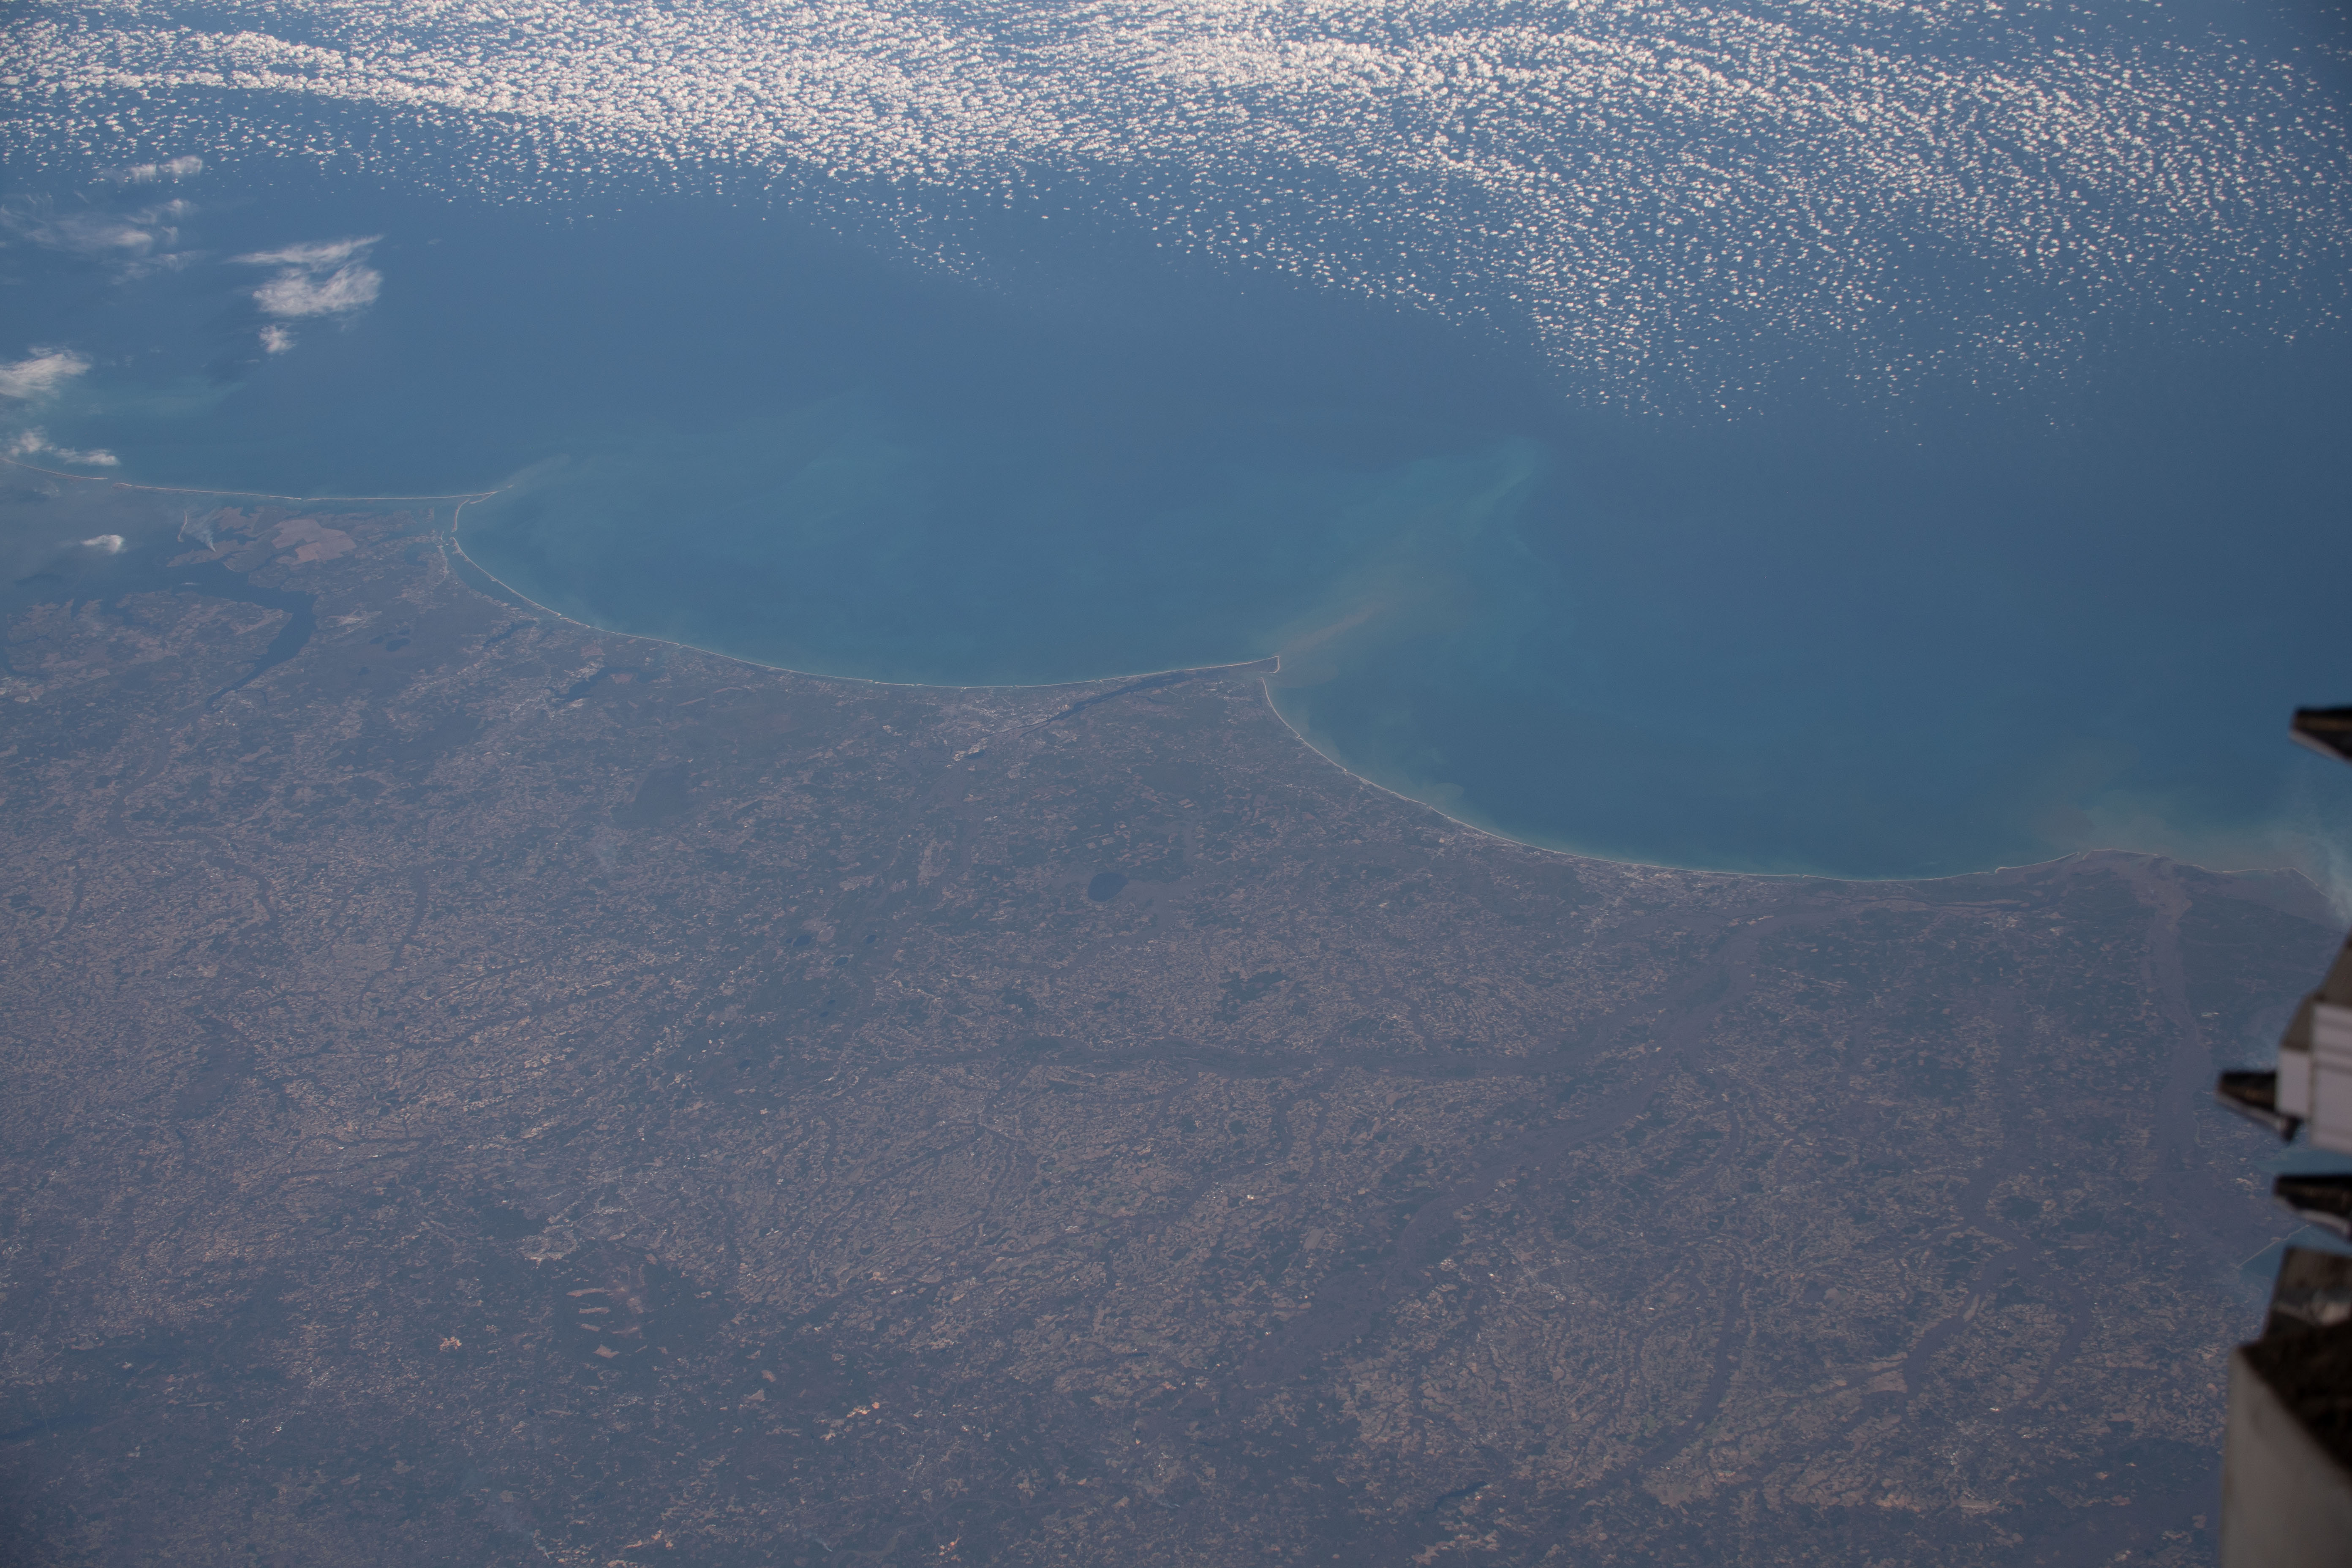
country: USA-NORTH CAROLINA
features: FORT BRAGG, SOUTH CAROLINA, CAPE FEAR RIVER
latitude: 34.0
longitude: -78.0
